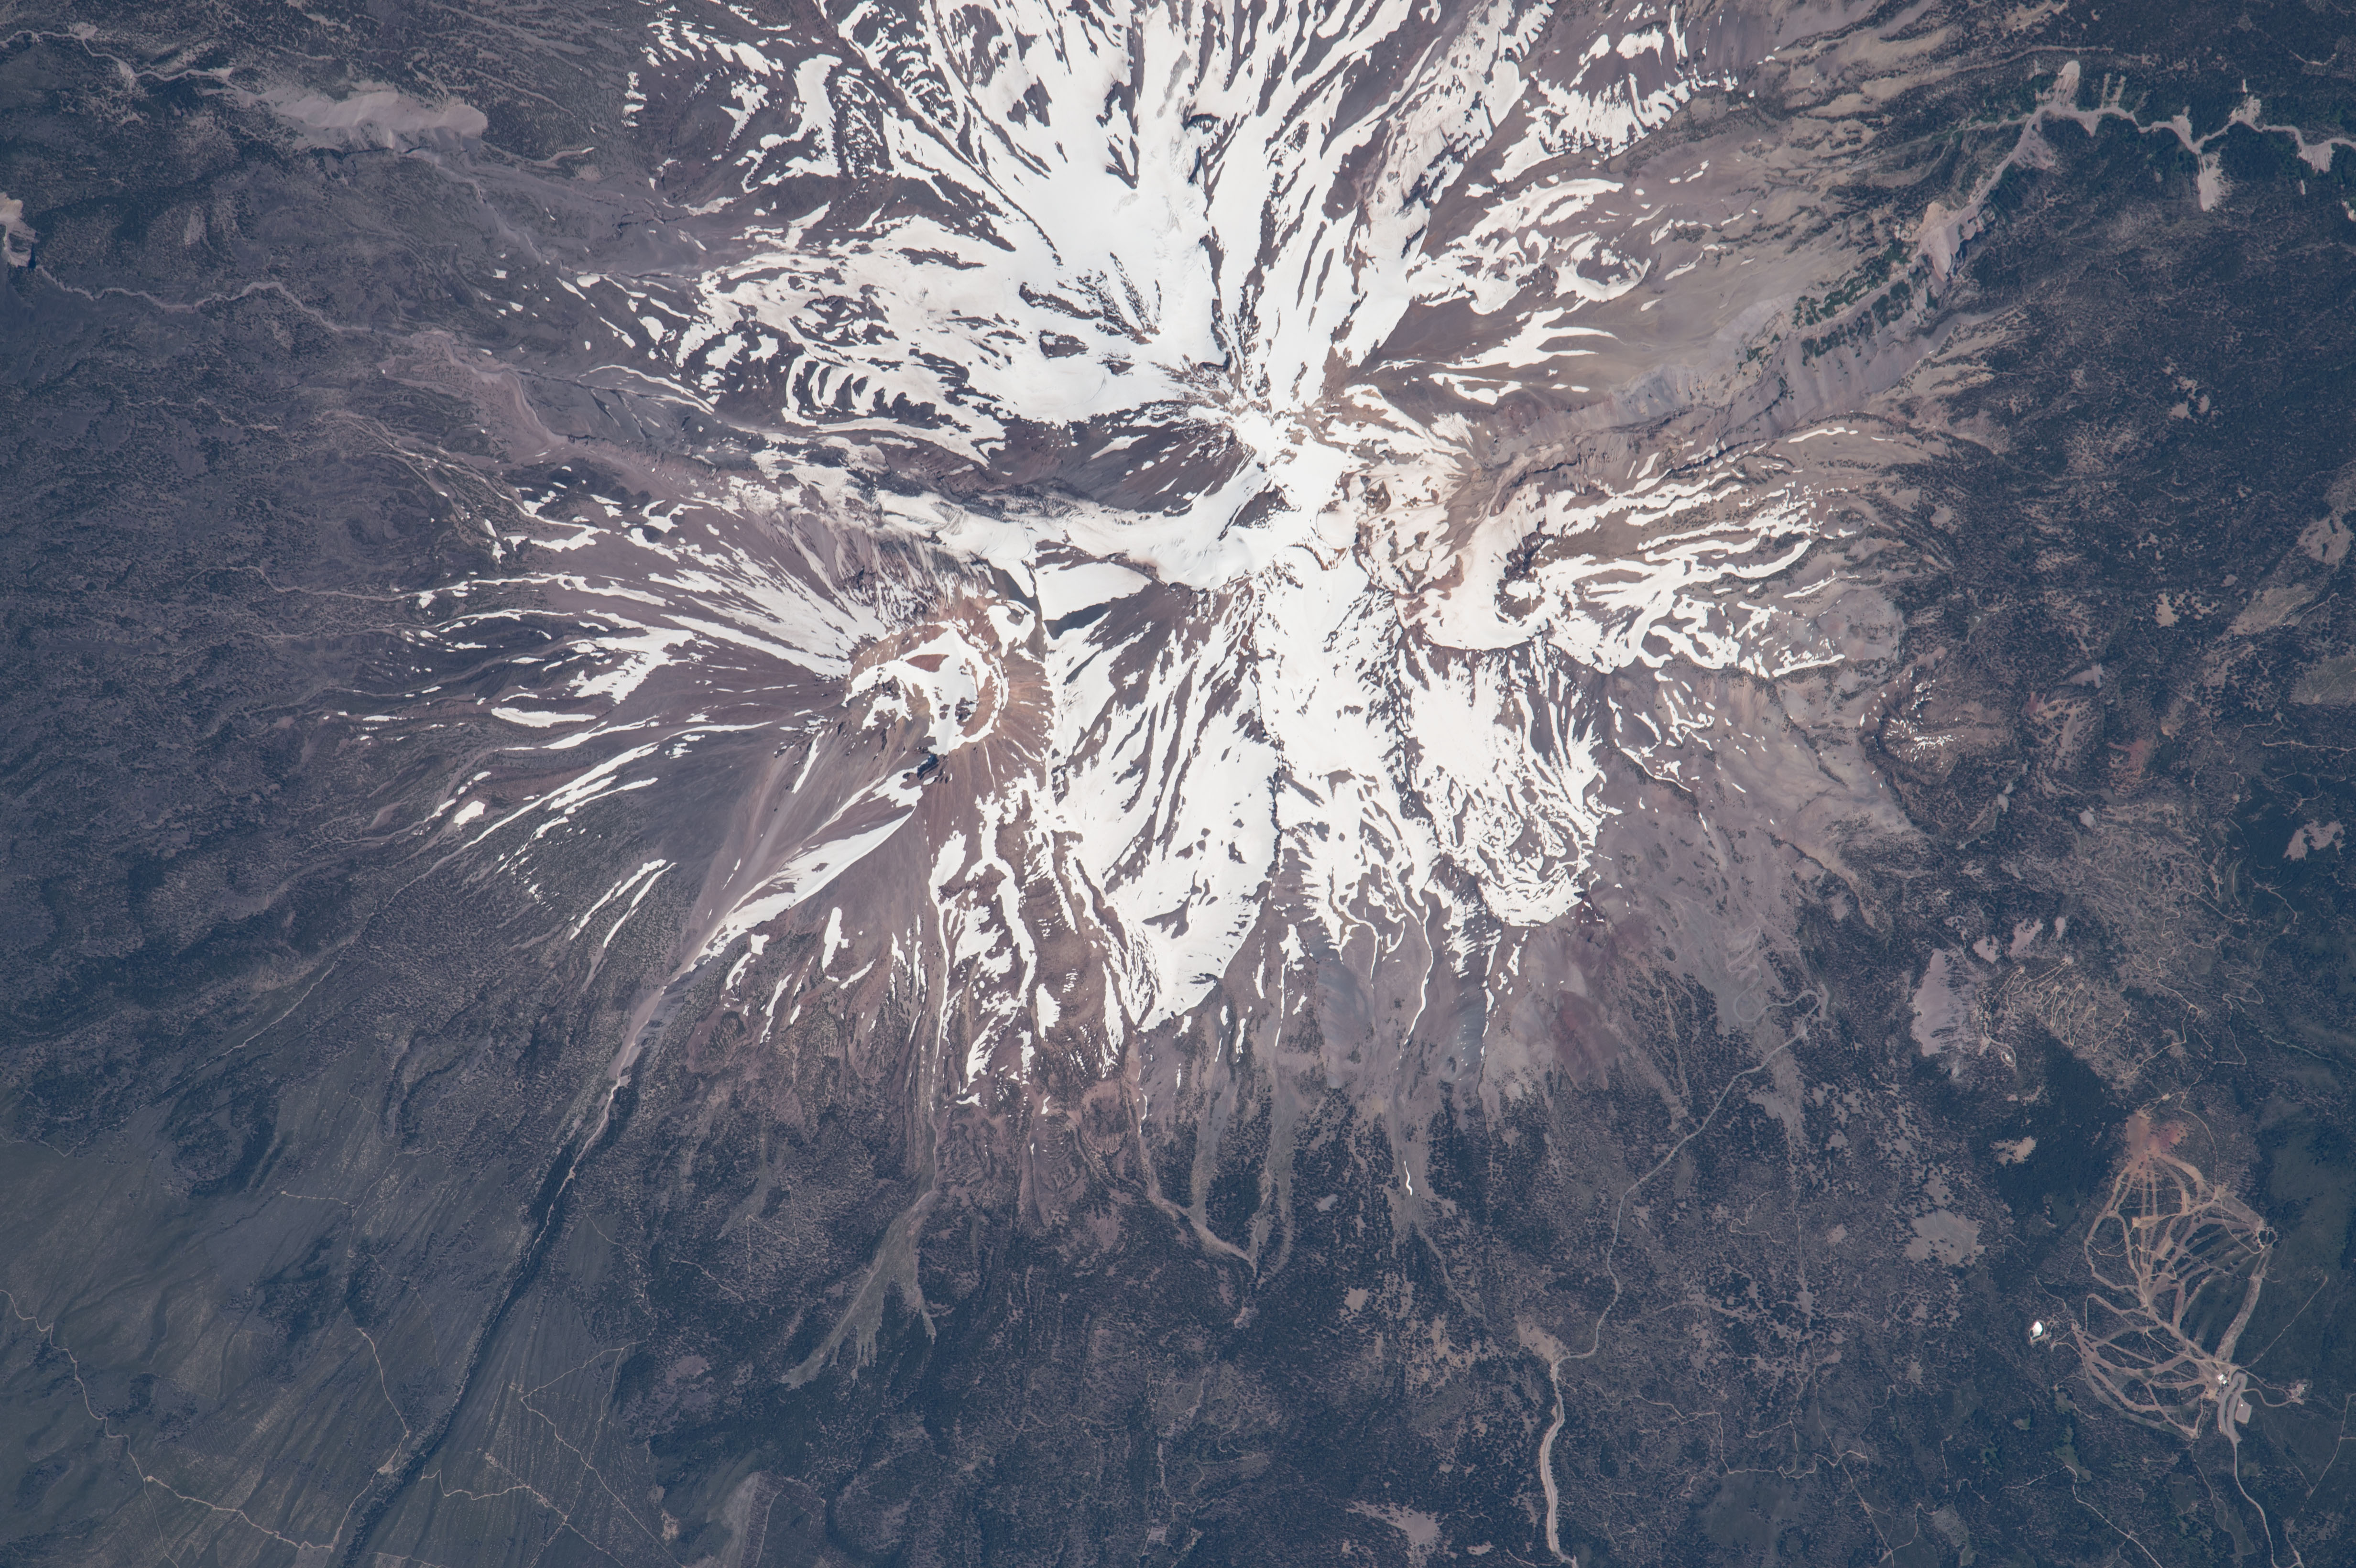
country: USA-CALIFORNIA
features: MOUNT SHASTA, SHASTINA CONE, DILLER CAN.
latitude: 41.4
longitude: -122.2
